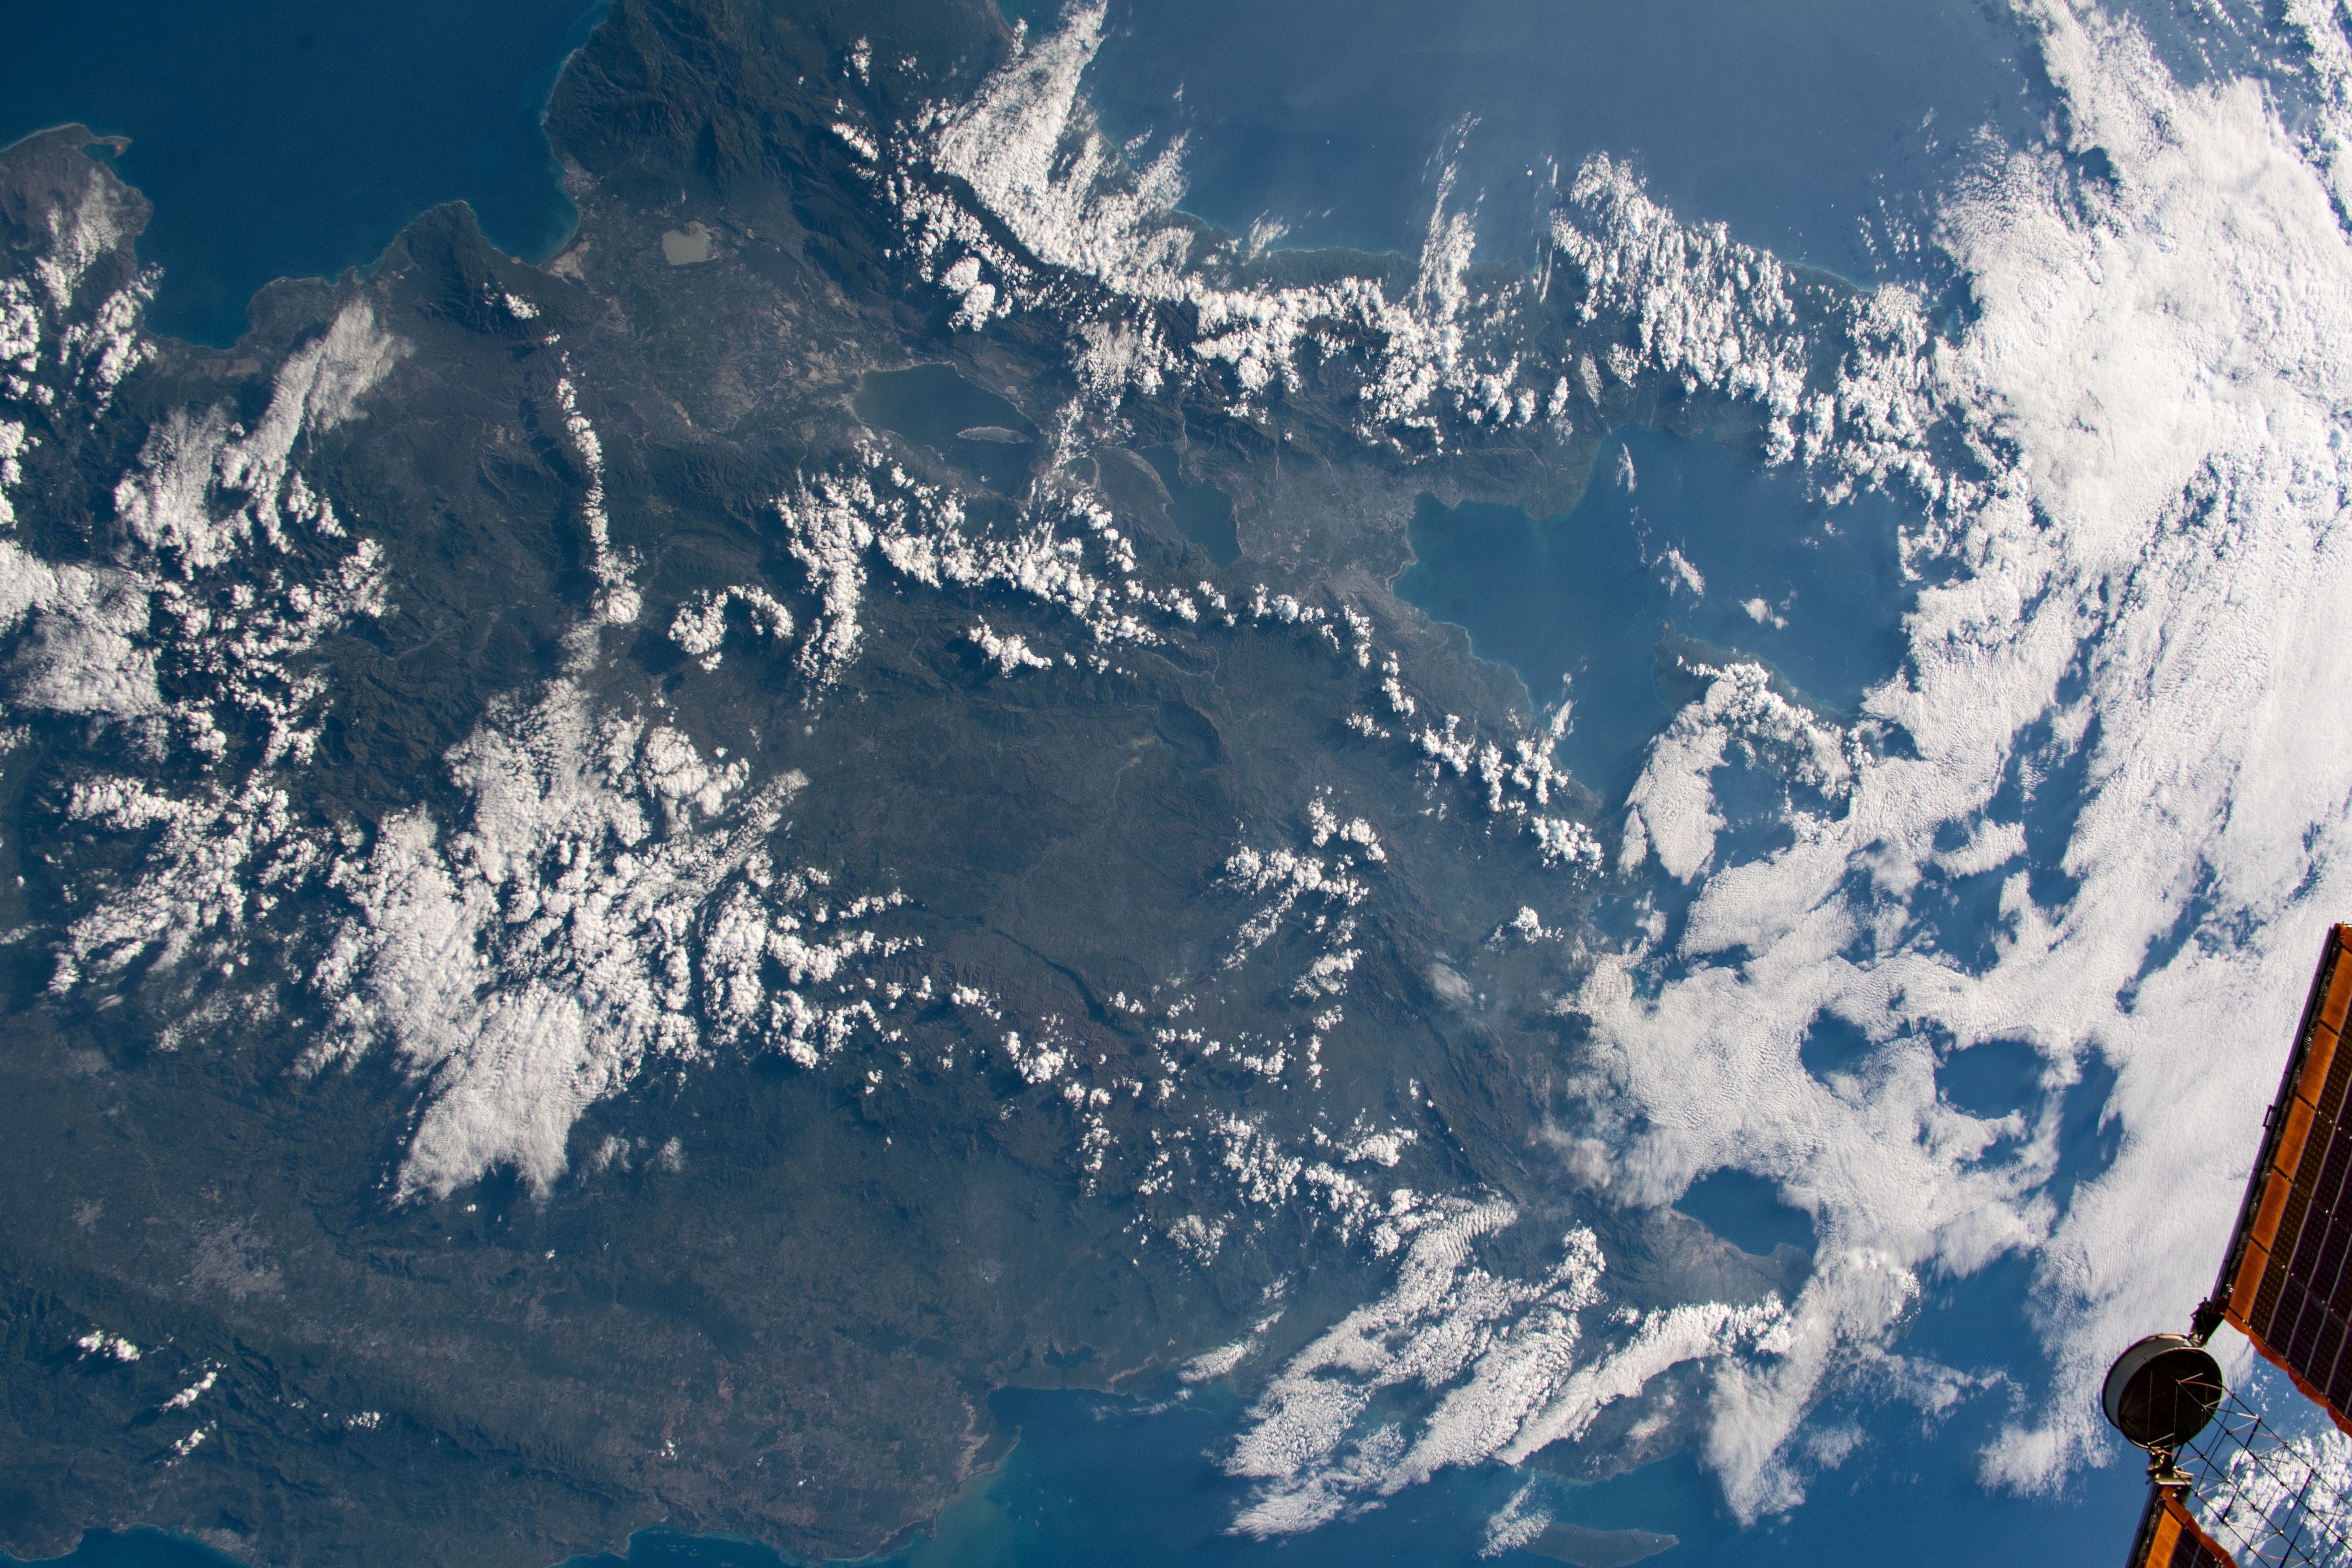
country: HAITI
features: DOMINICAN REPUBLIC, HAITI
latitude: 19.0
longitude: -72.5
